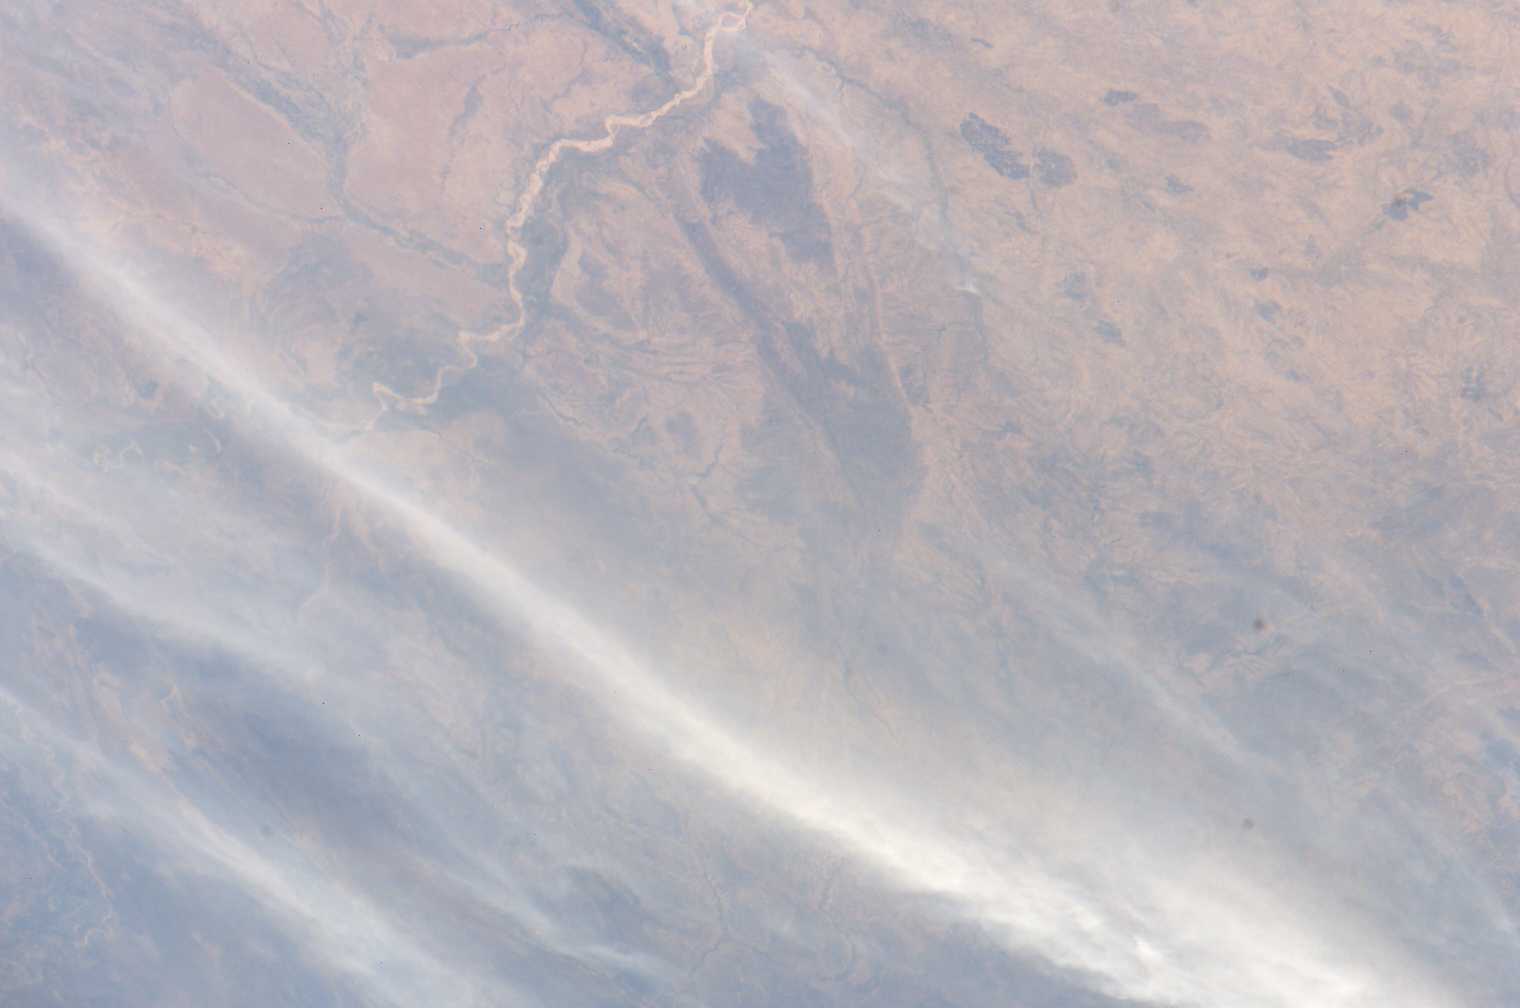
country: CHAD
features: BAHR AZOUM, CLOUDS
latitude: 12.0
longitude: 22.0
